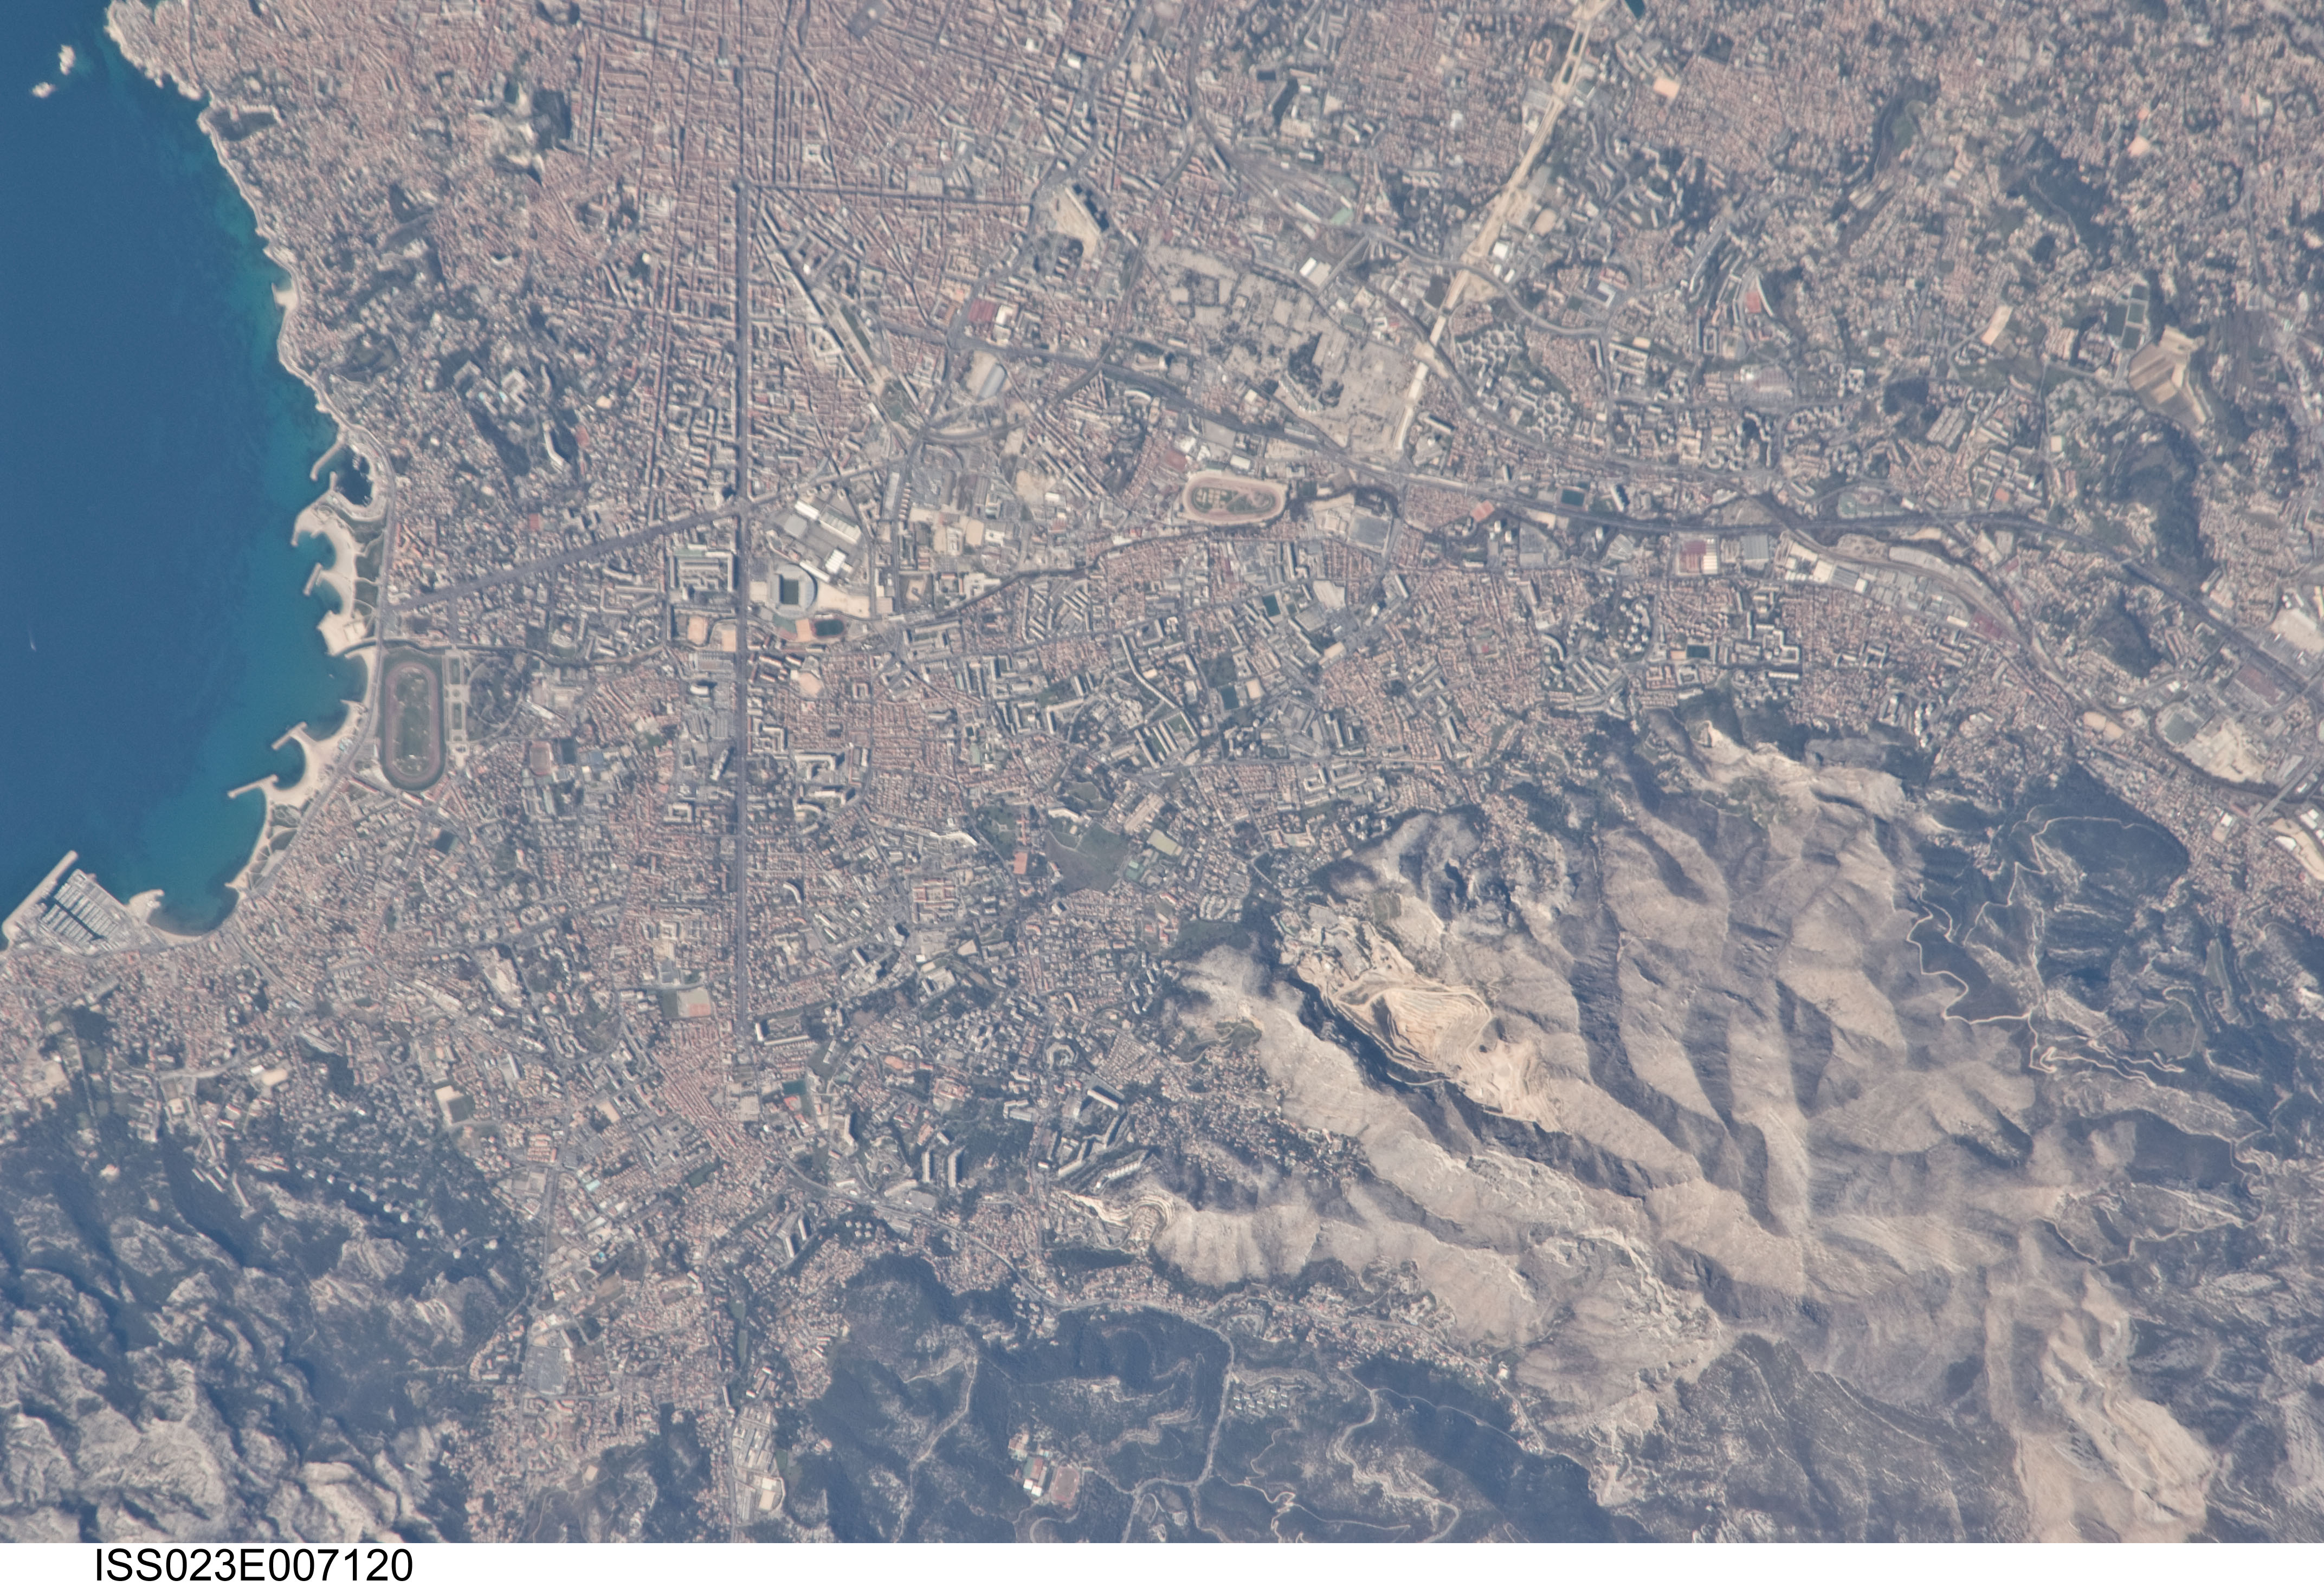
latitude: 43.3
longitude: 5.4
